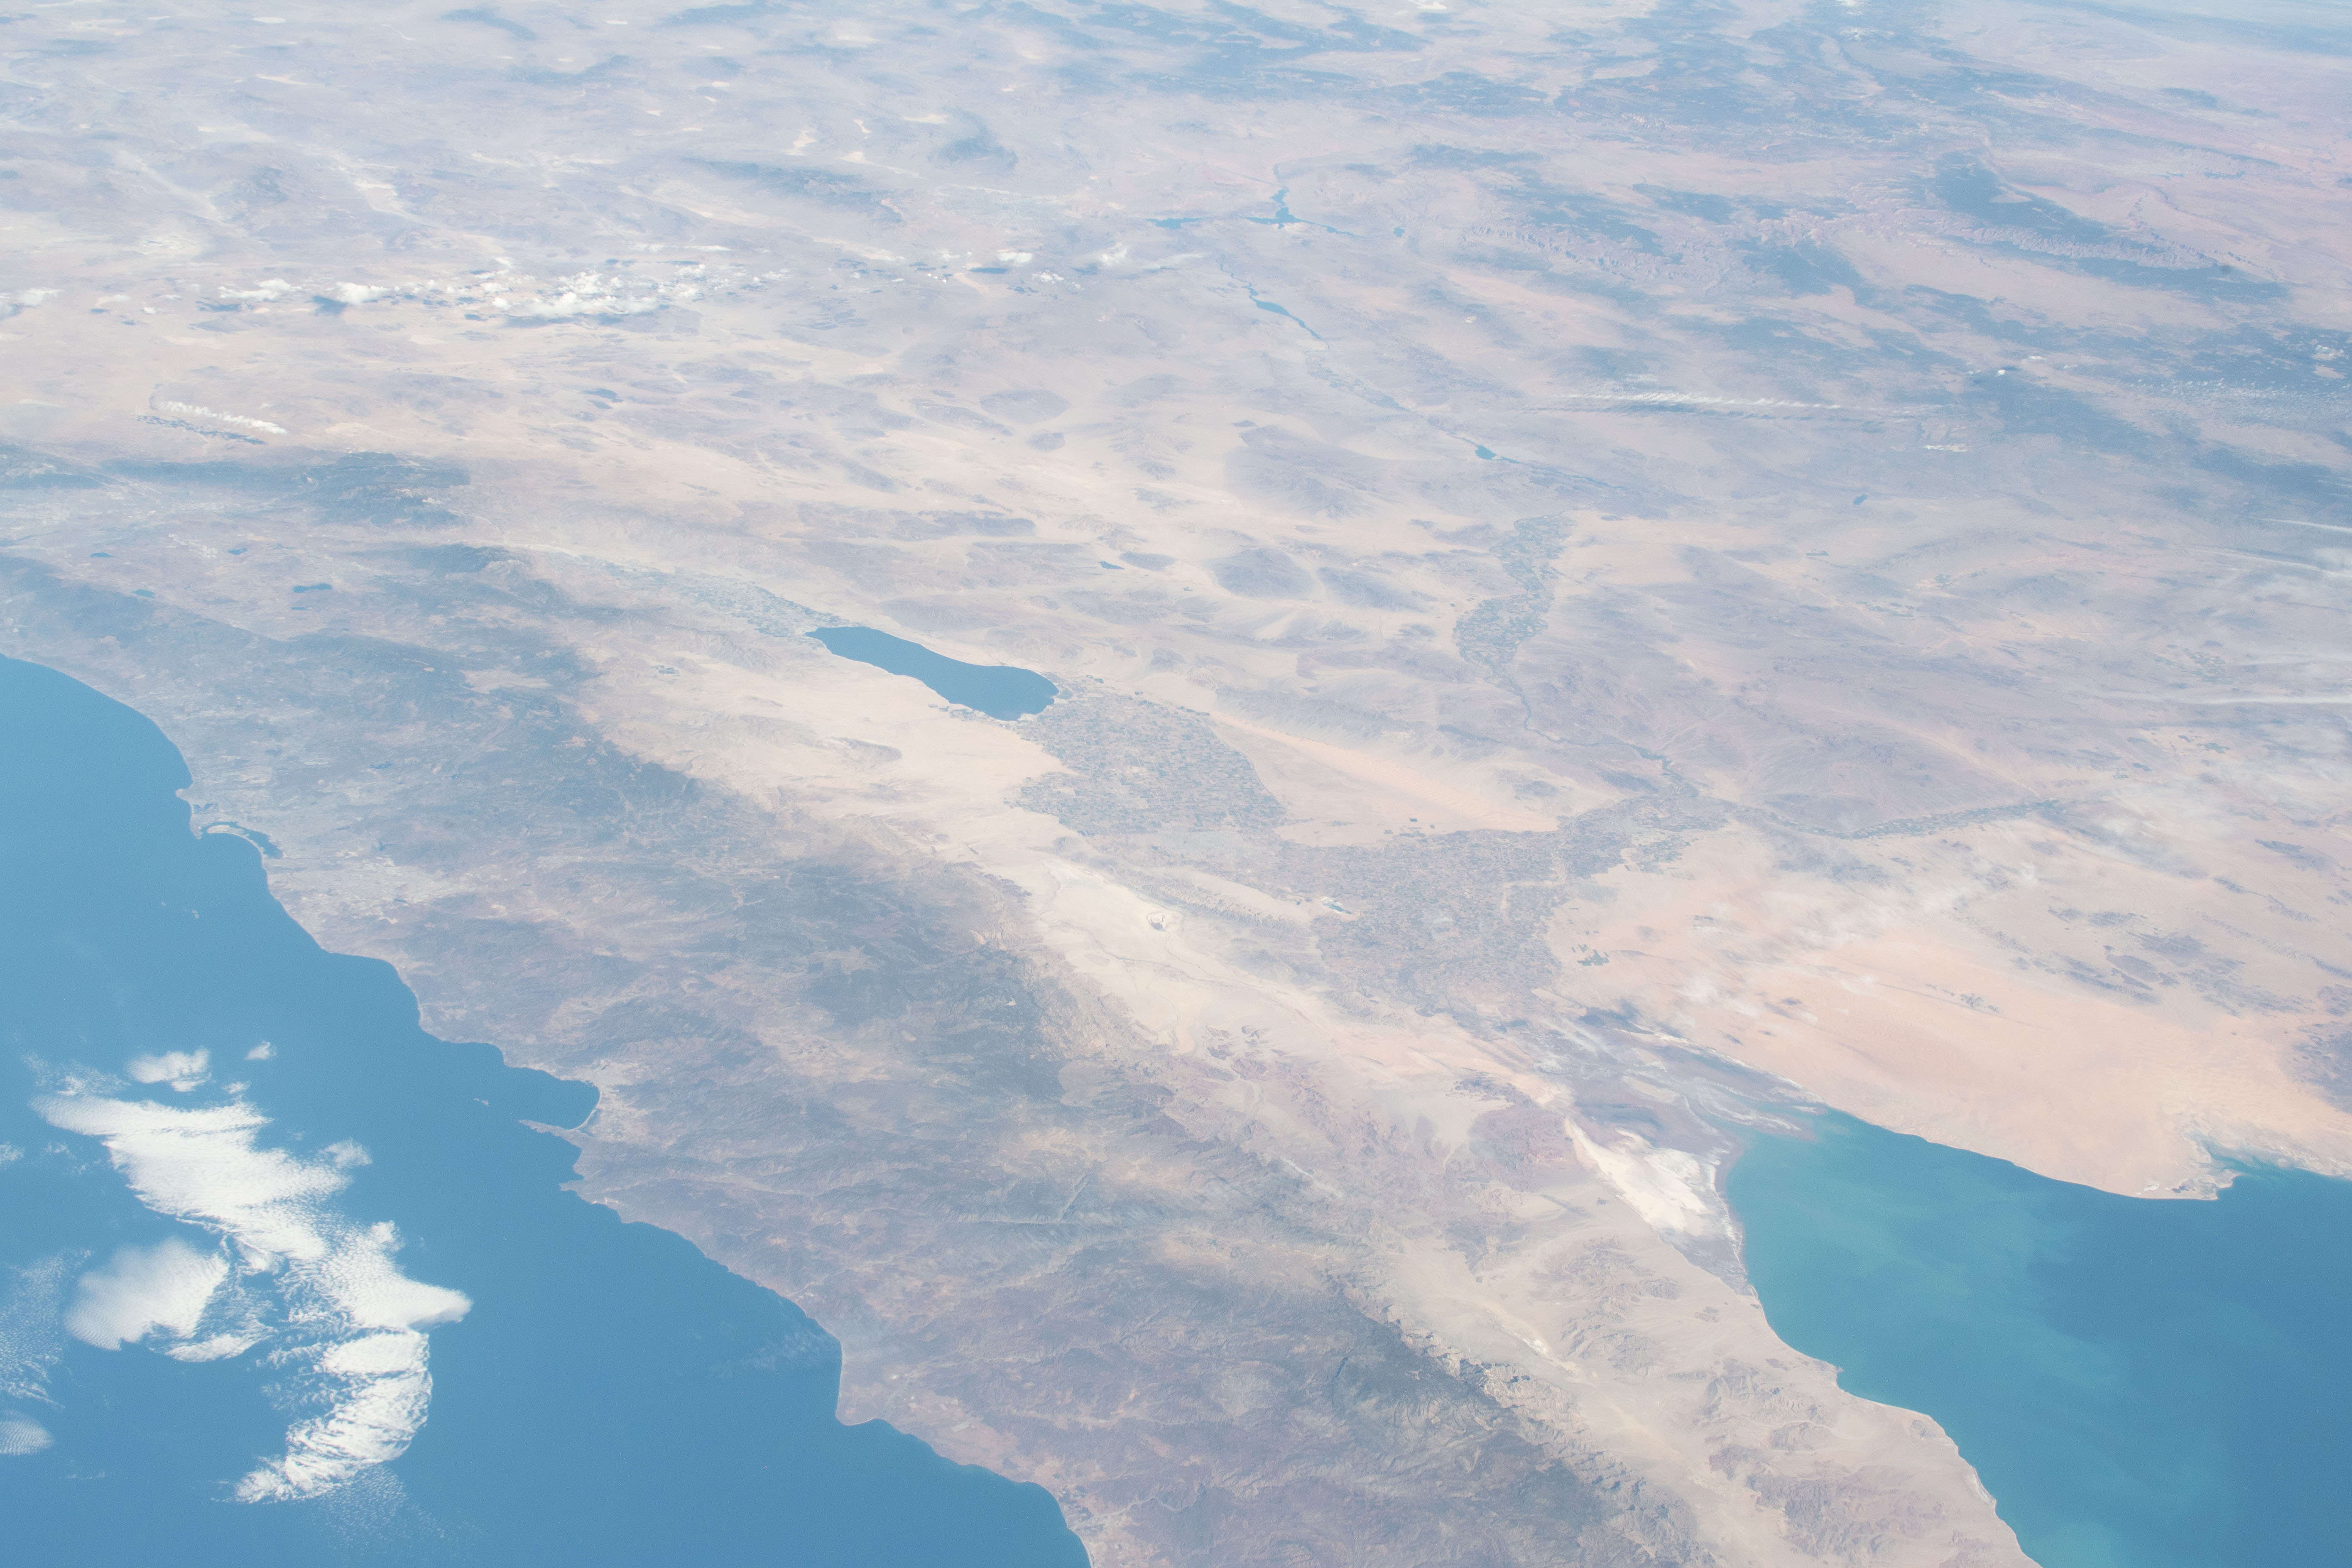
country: USA-CALIFORNIA
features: BAJA CALIFORNIA SUR, GULF OF CALIFORNIA, WAGNER BASIN, SALTON SEA
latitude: 33.0
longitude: -115.5
